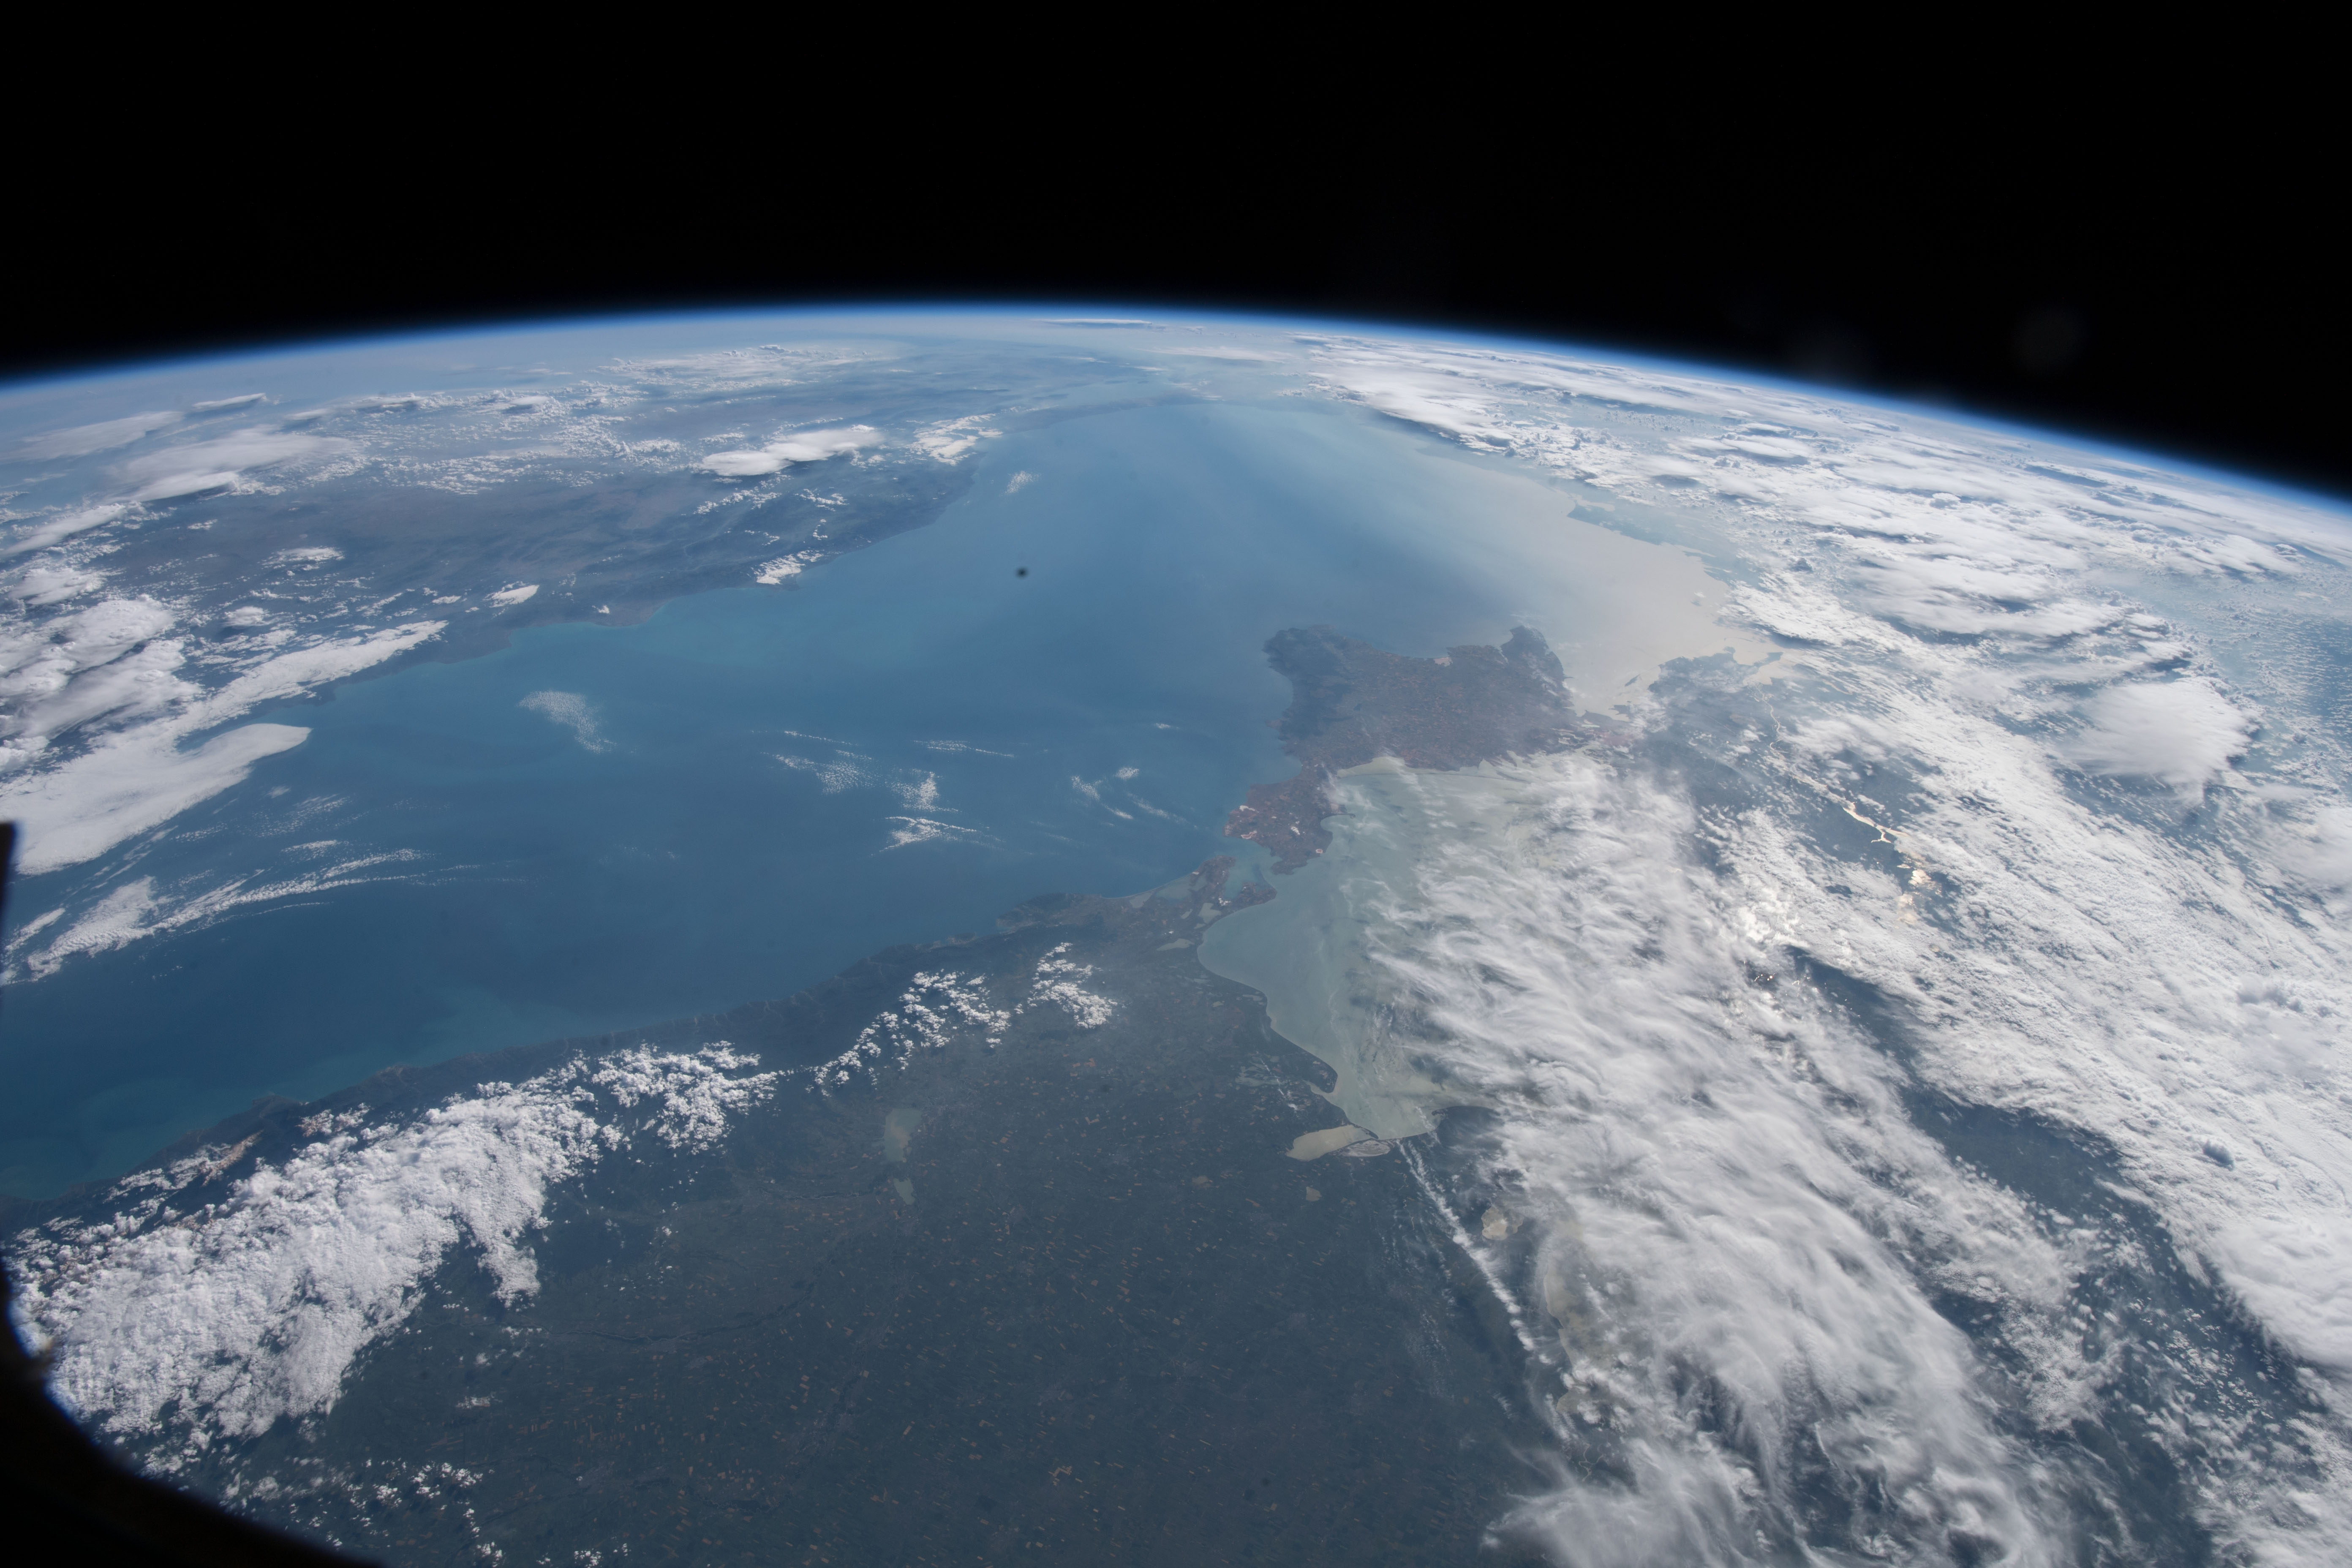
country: RUSSIA
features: COAST, SEA OF AZOV, BLACK SEA, KUMANI CANYON, EARTH LIMB
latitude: 44.8
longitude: 36.5
